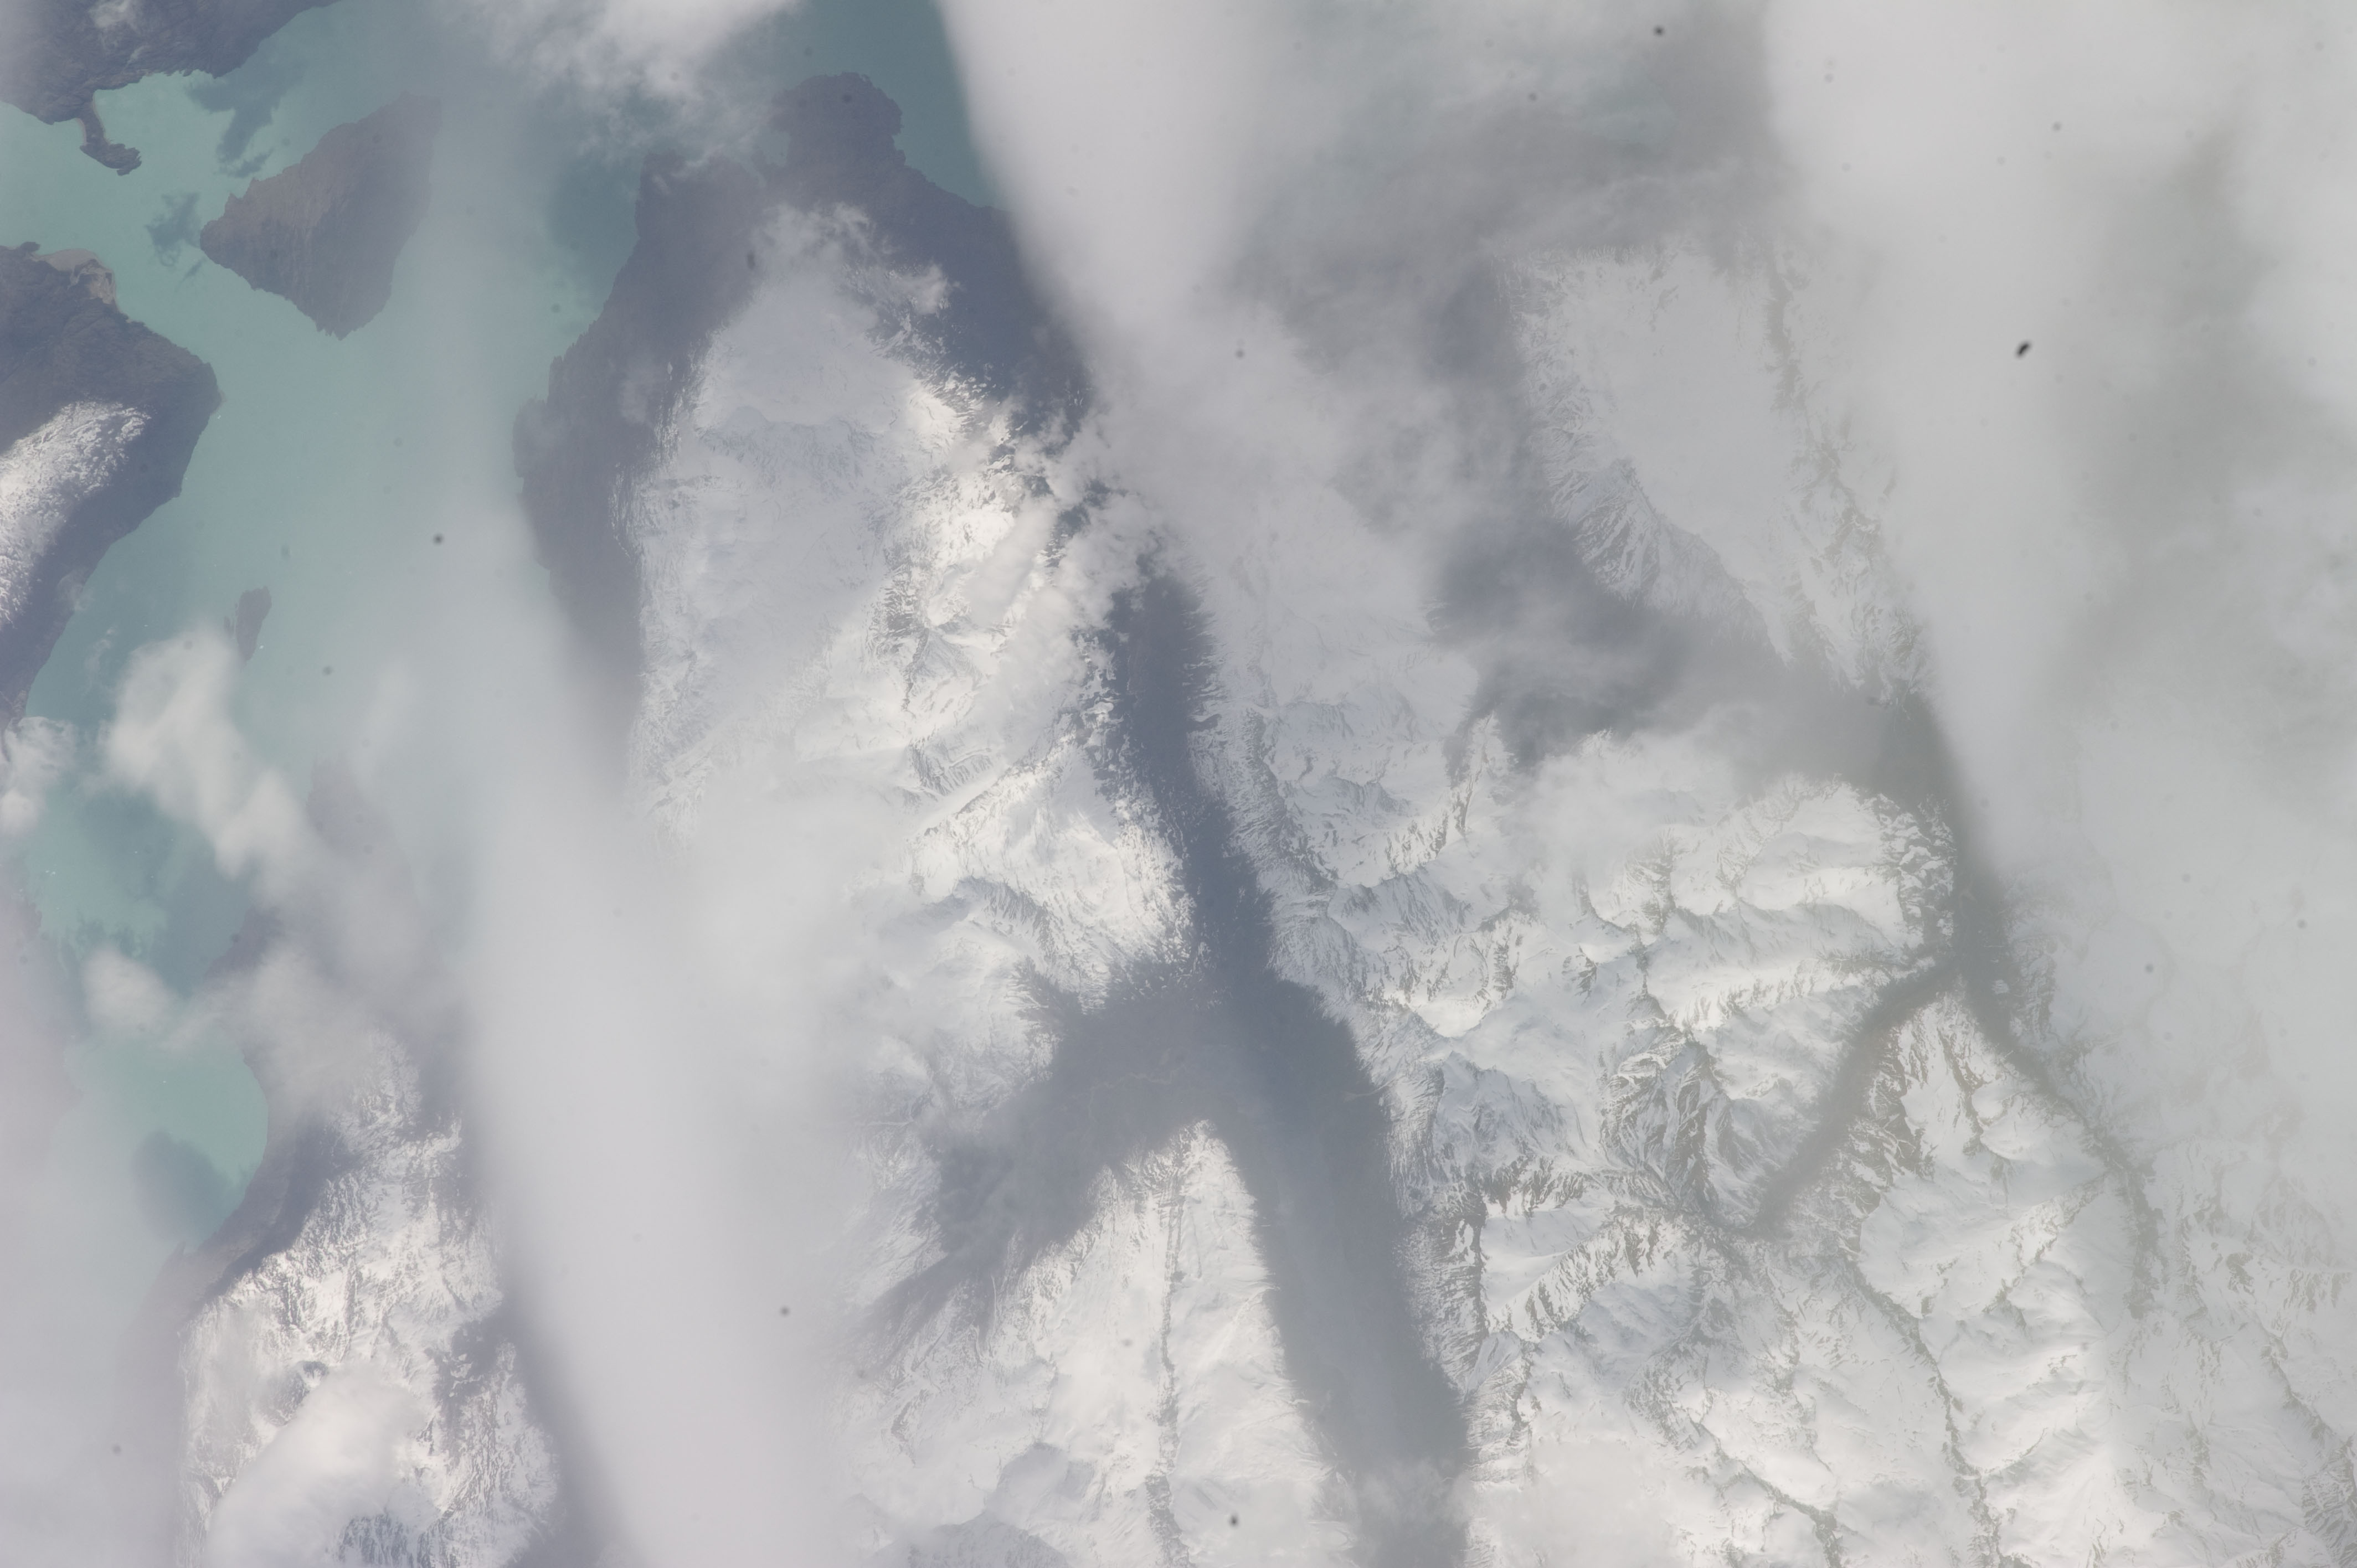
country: ARGENTINA
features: LAKE O'HIGGINS, CENTER ISLAND AND AREA SOUTHEASTWARD
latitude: -49.0
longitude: -72.8
